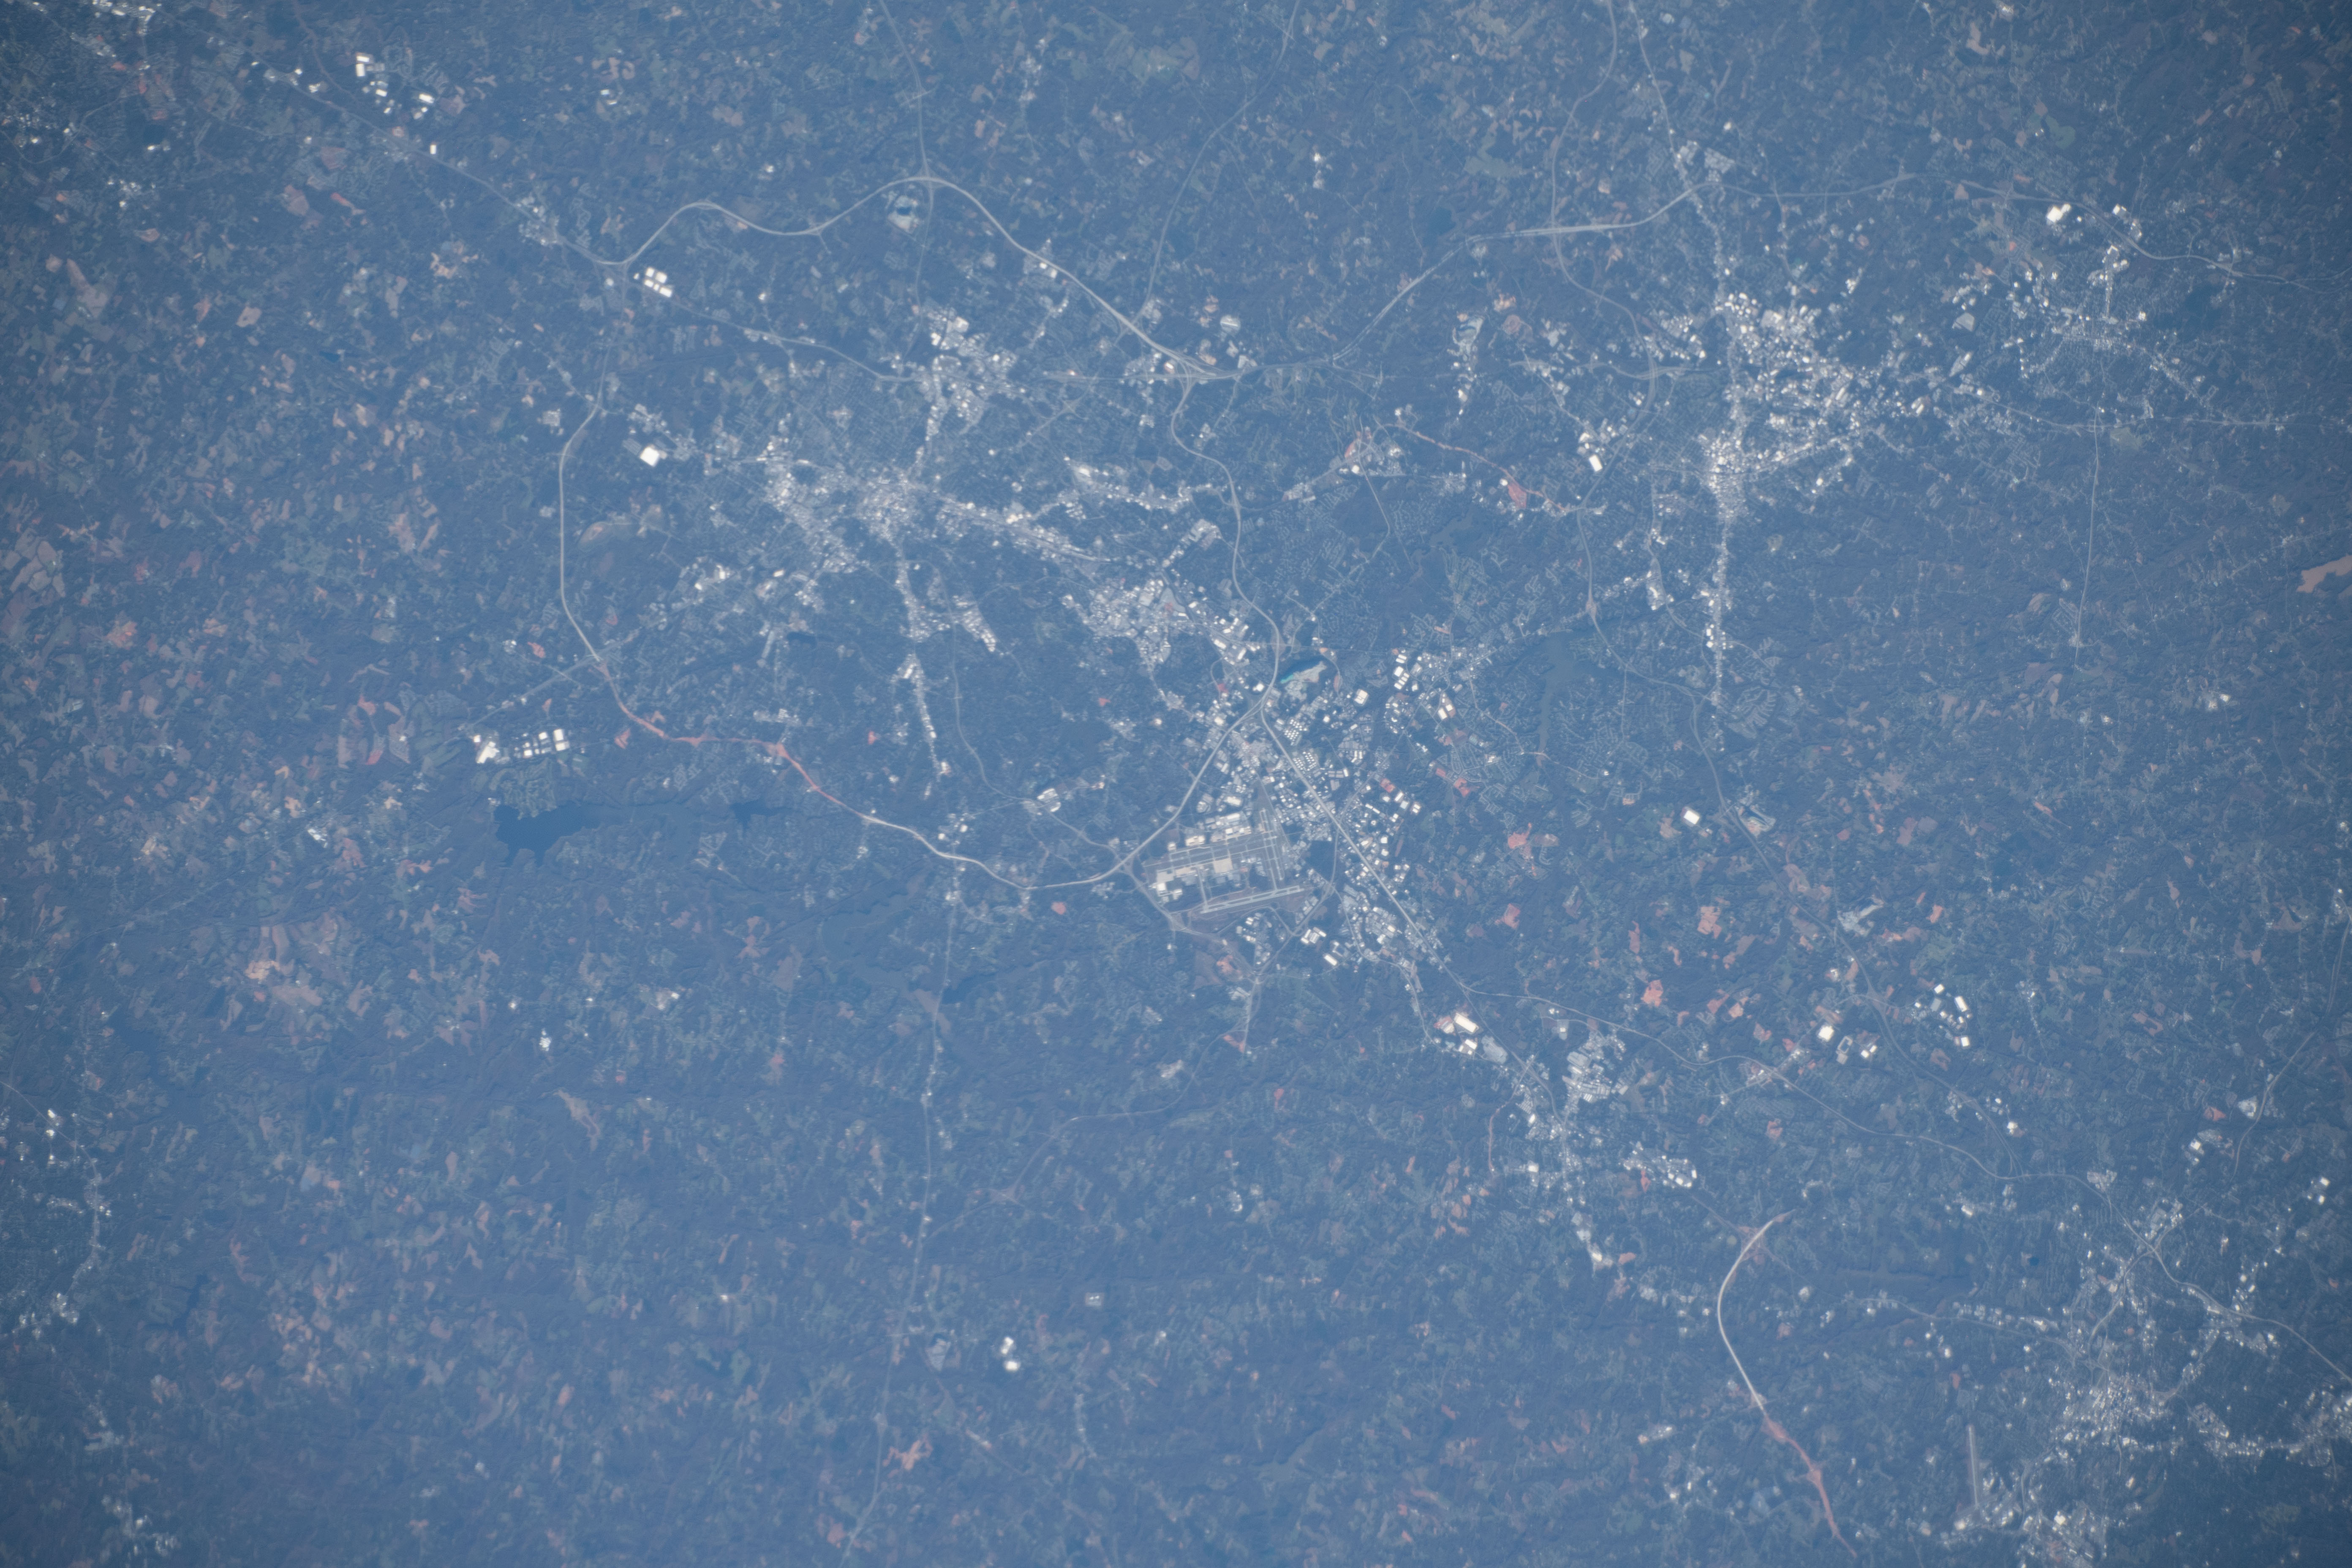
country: USA-NORTH CAROLINA
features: GREENSBRO, HIGH POINT
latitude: 36.1
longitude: -80.0
